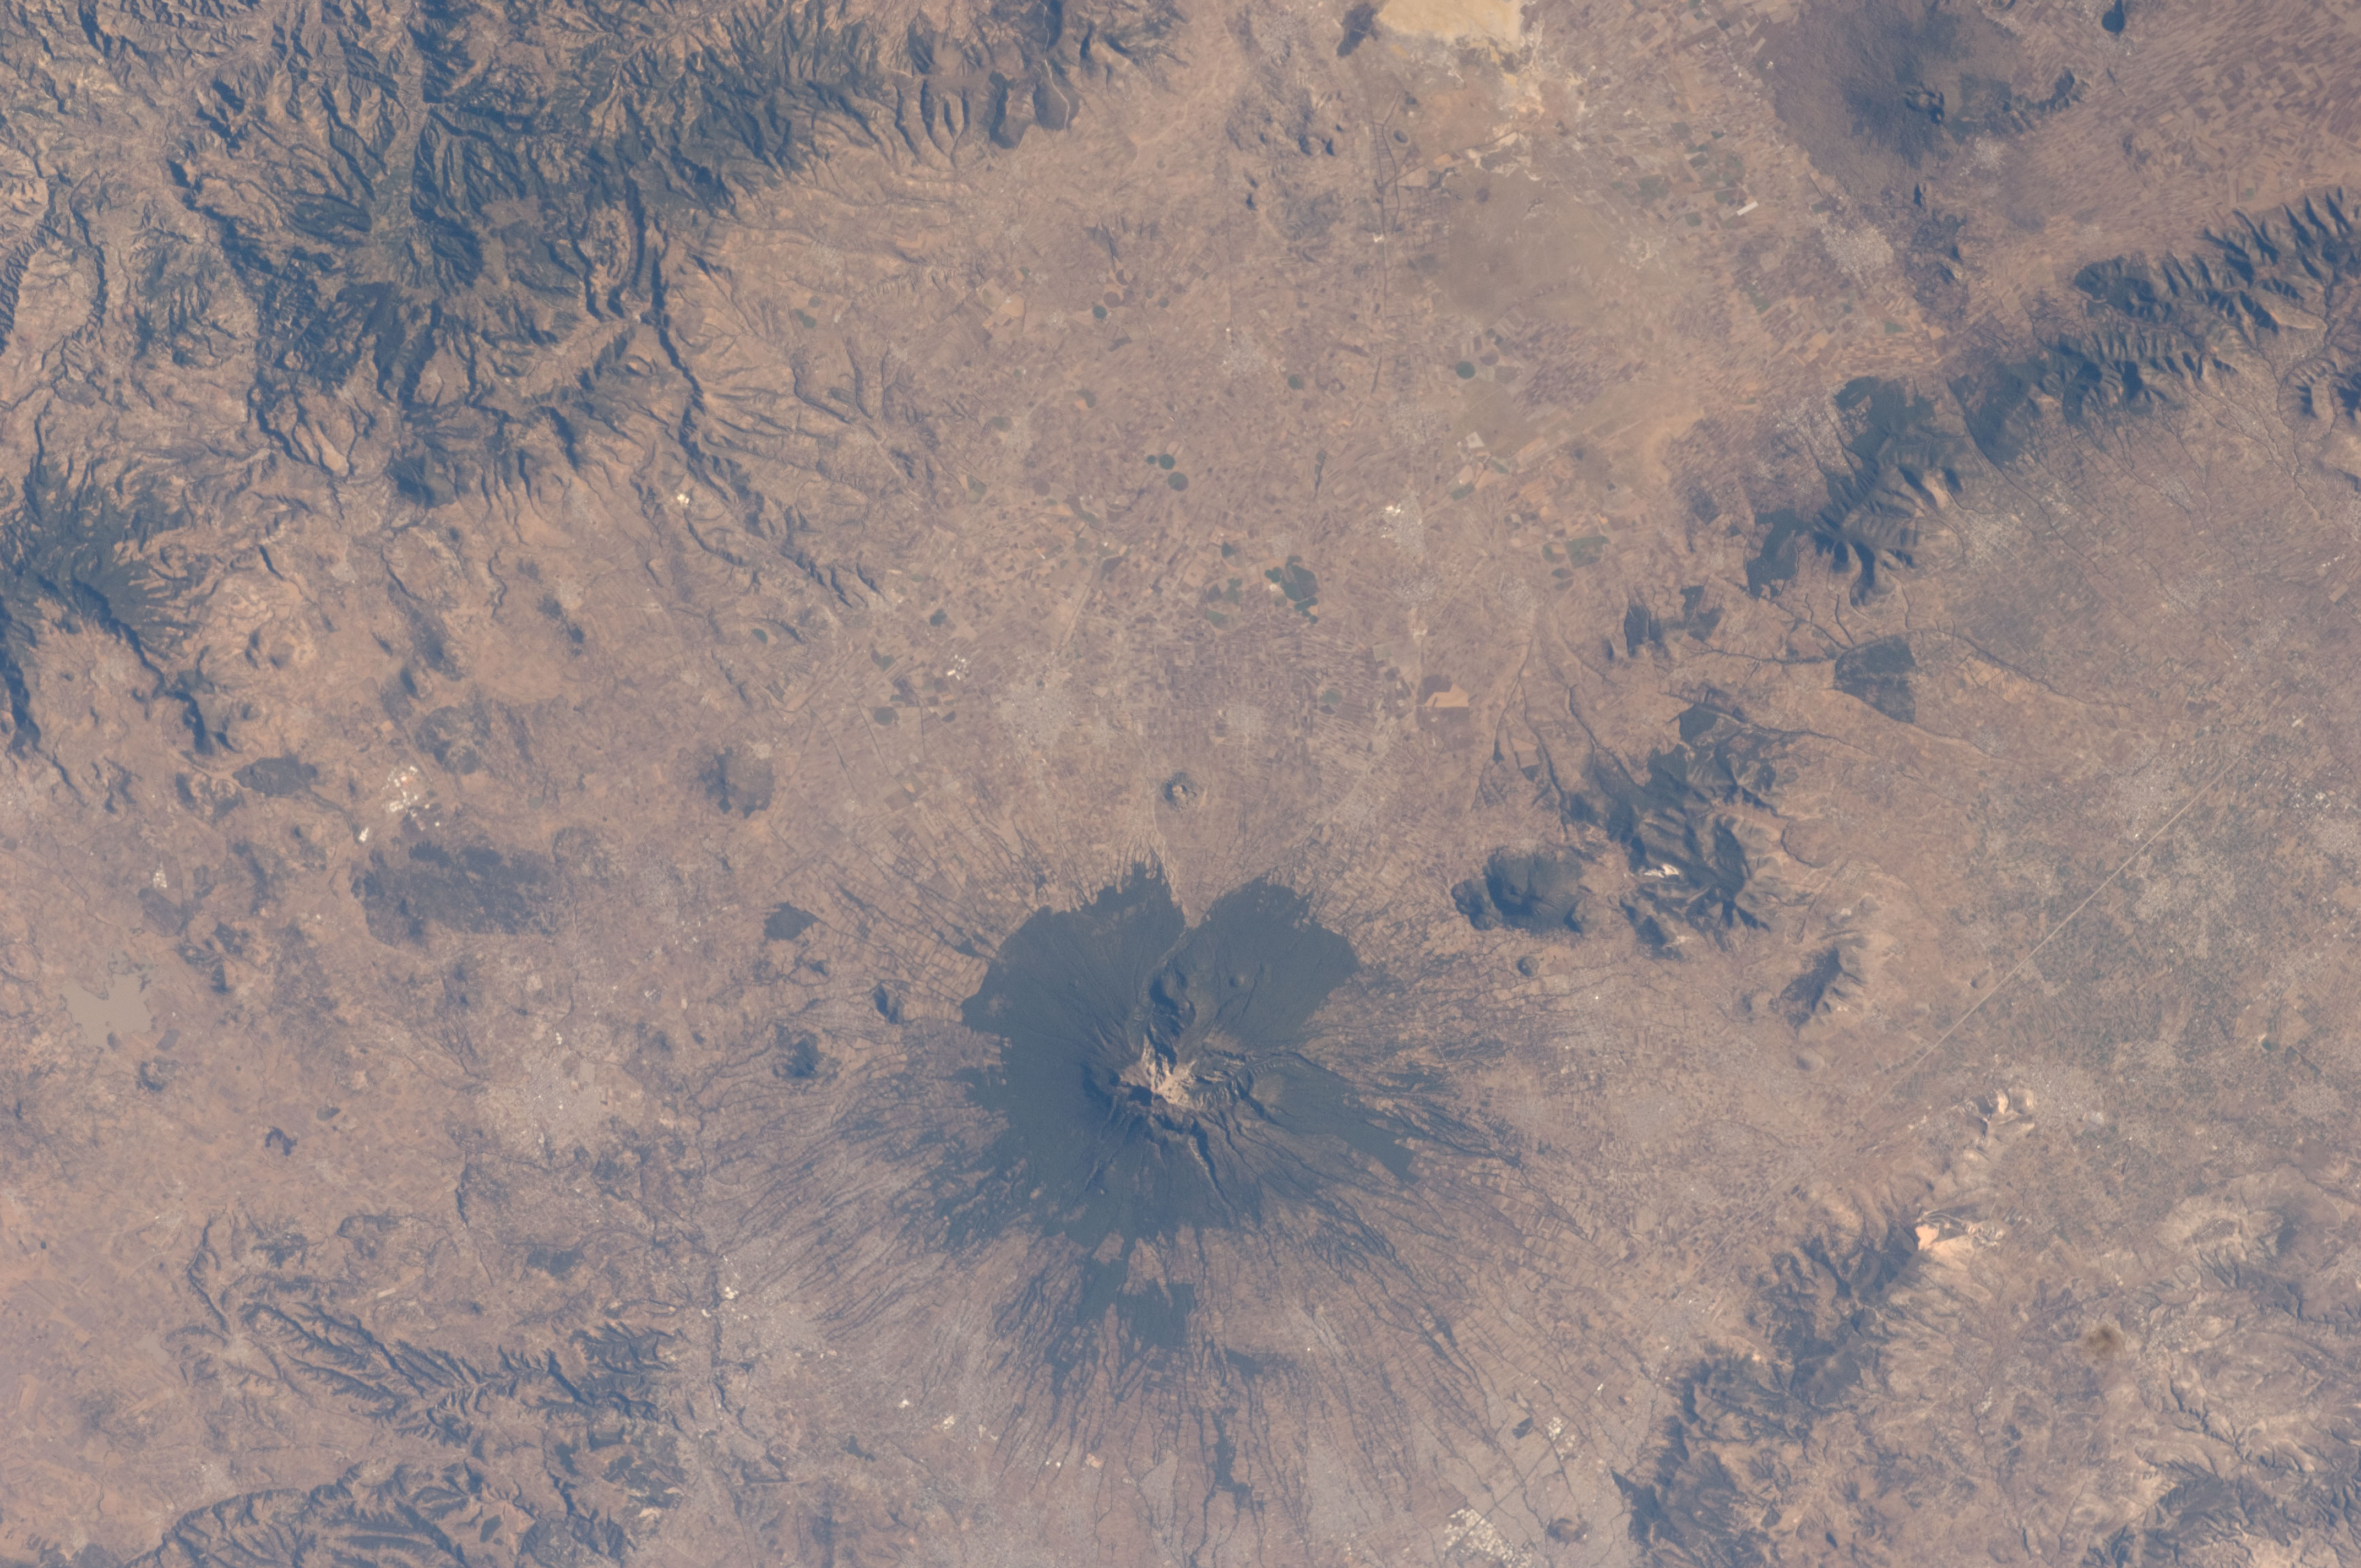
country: MEXICO
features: MALINCHE VOL., HUAMANTLA, AGR.
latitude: 19.1
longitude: -98.0
